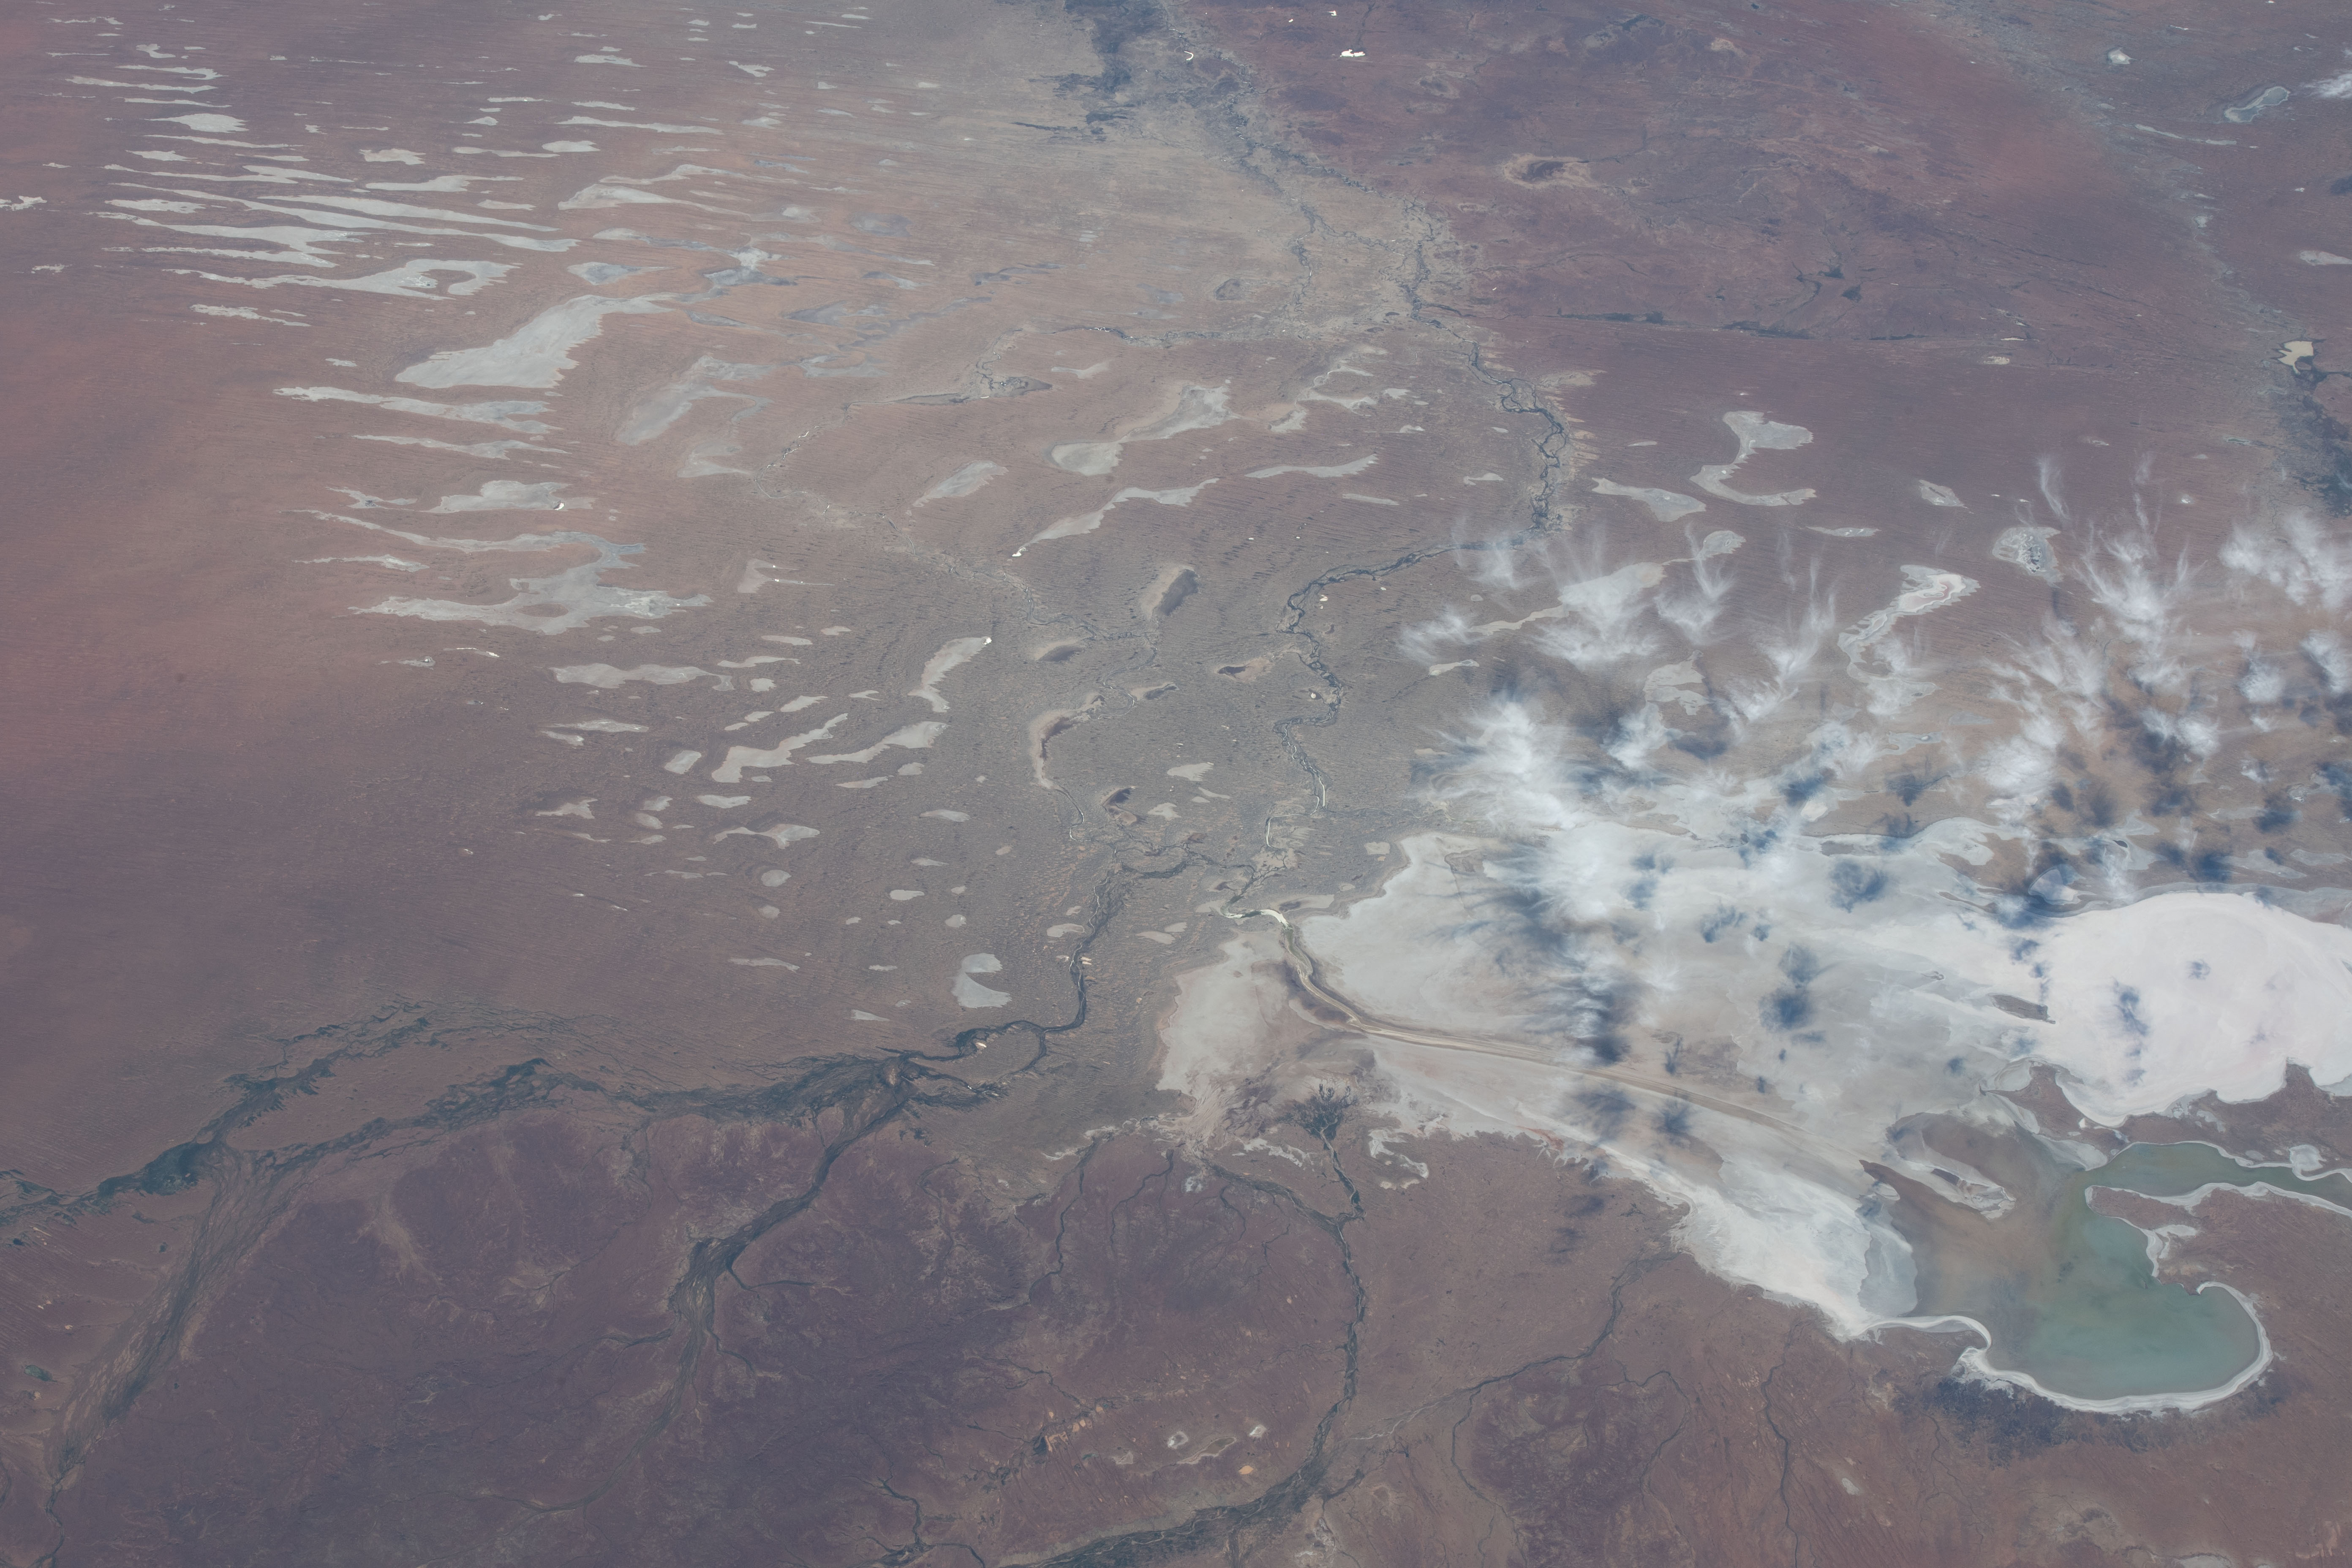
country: AUSTRALIA-SA
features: SIMPSON DESERT,LAKE EYRE
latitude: -27.5
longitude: 137.5
